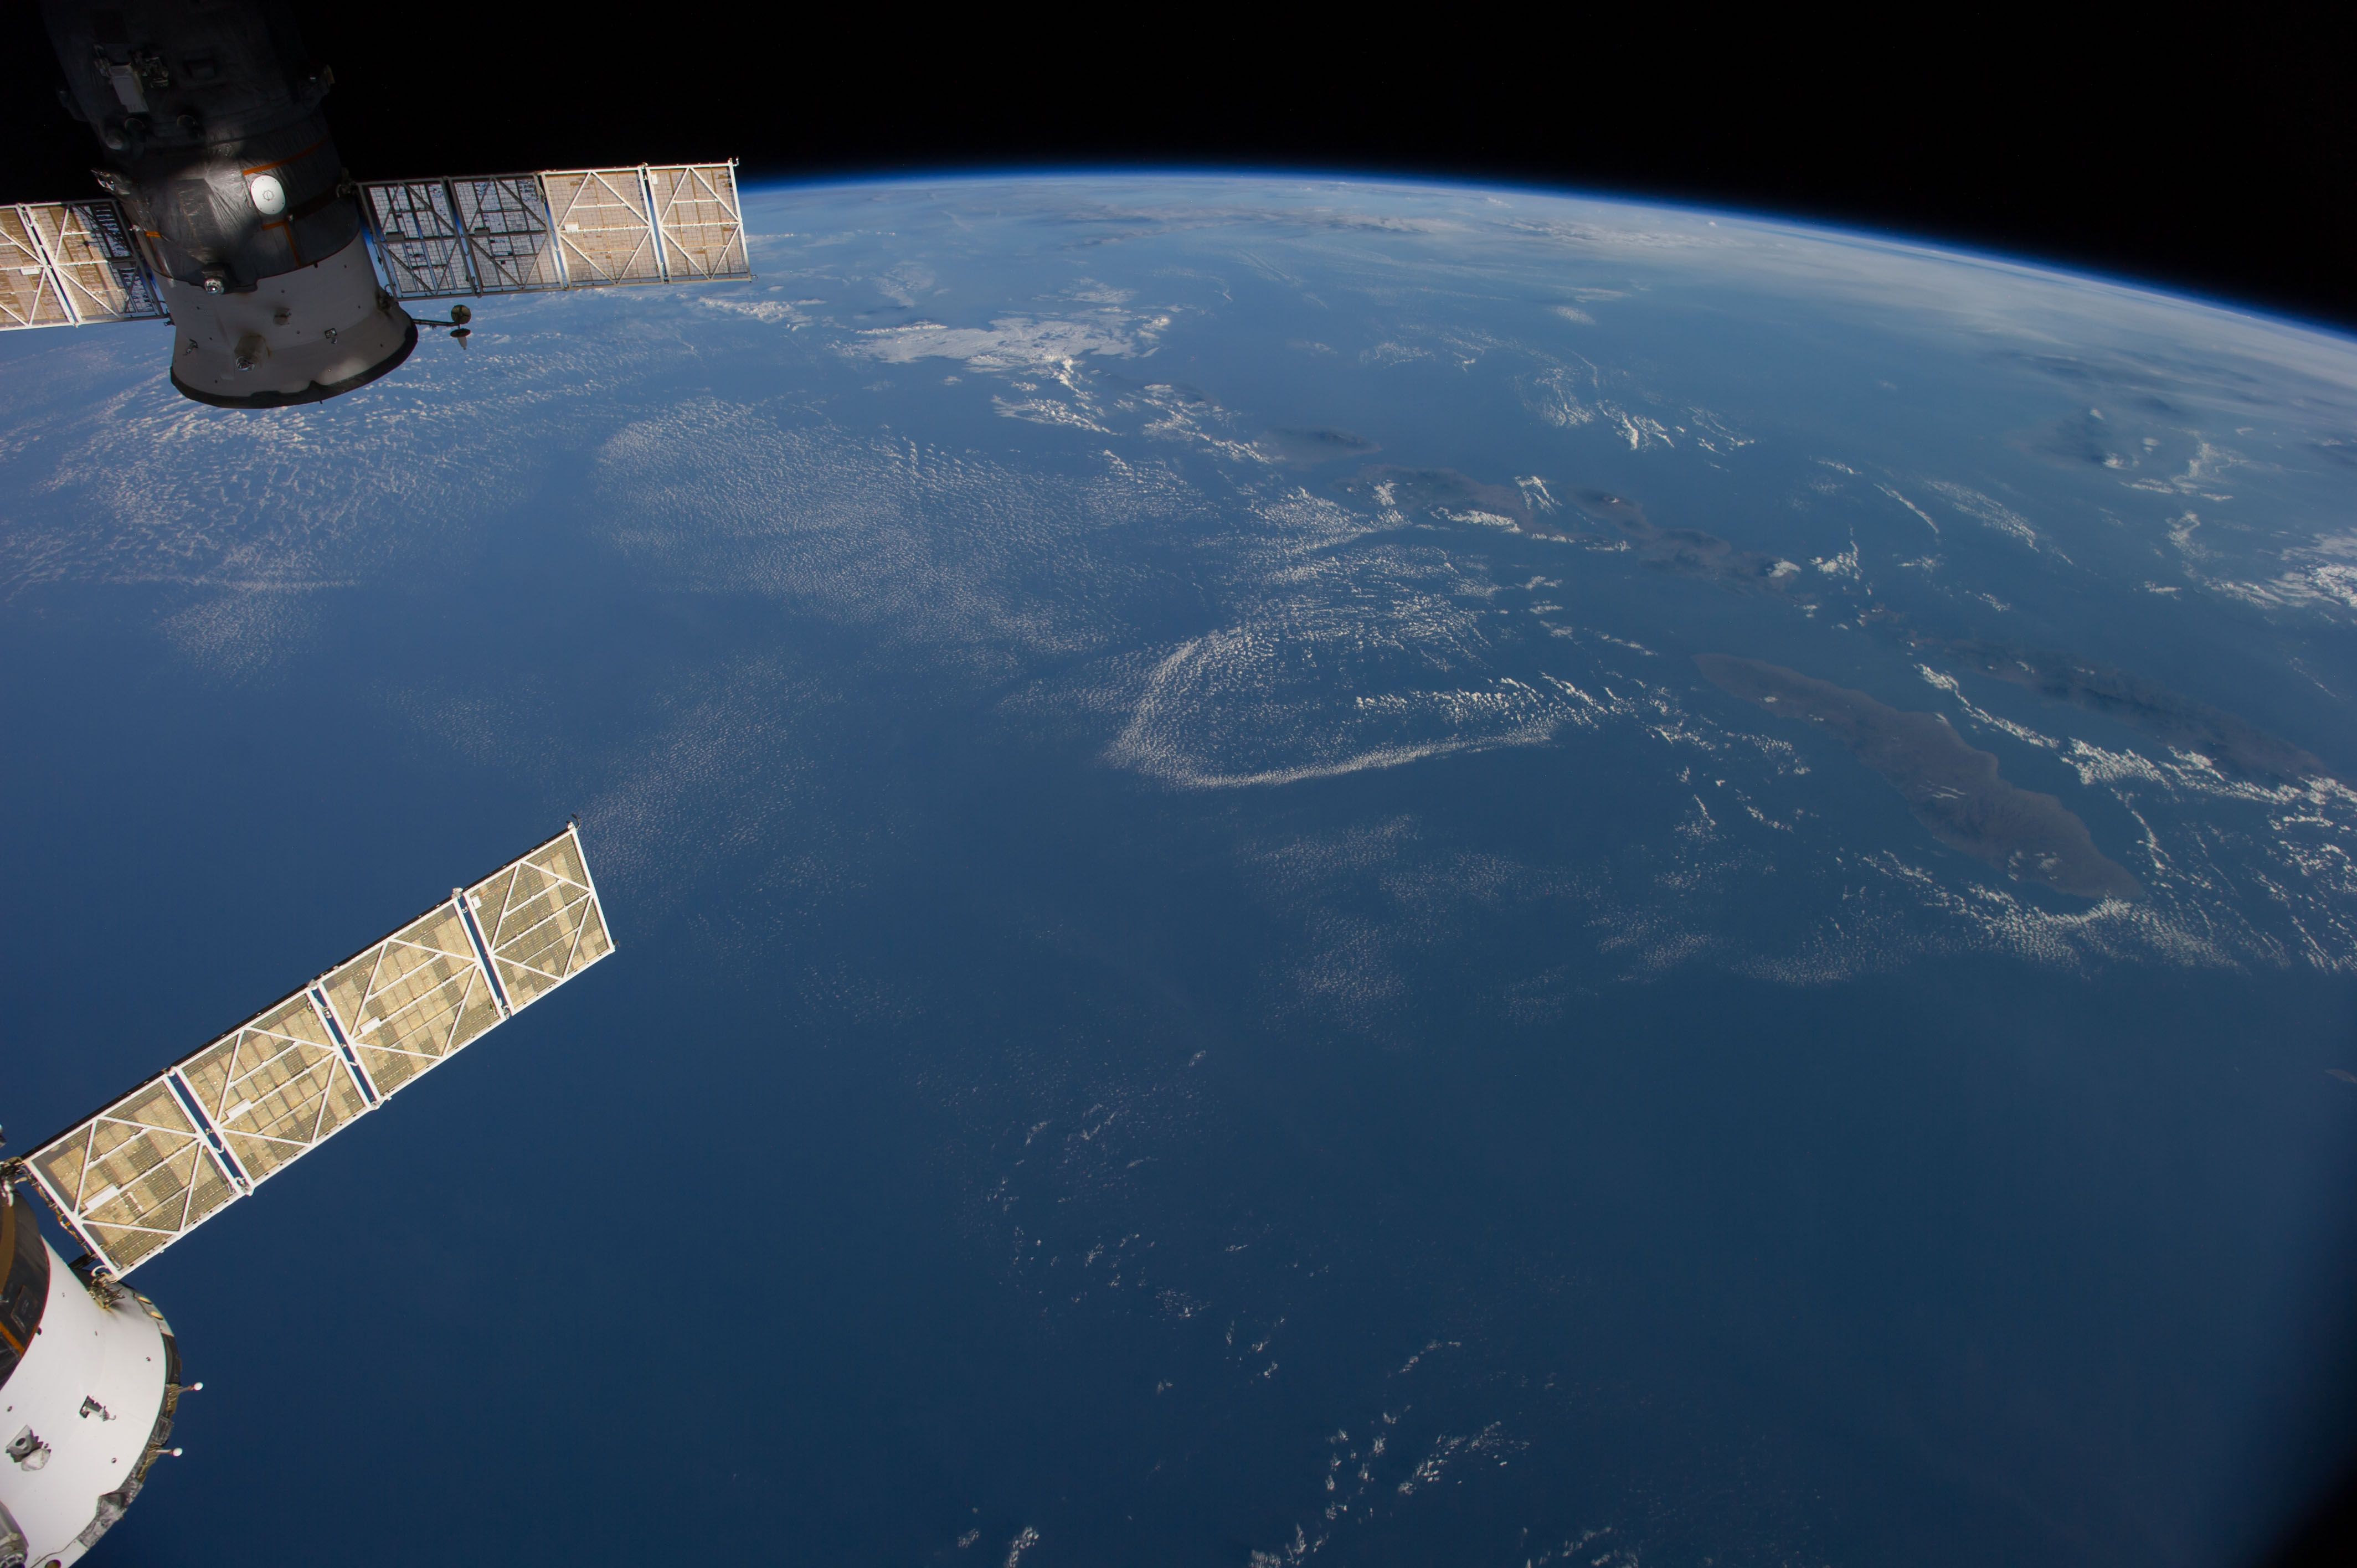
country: AUSTRALIA-WA
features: JAVA S., BALI S., FLORES S., W. NUSA TENGGARA, ATMOSPHERIC LIMB
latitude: -11.0
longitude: 117.0
